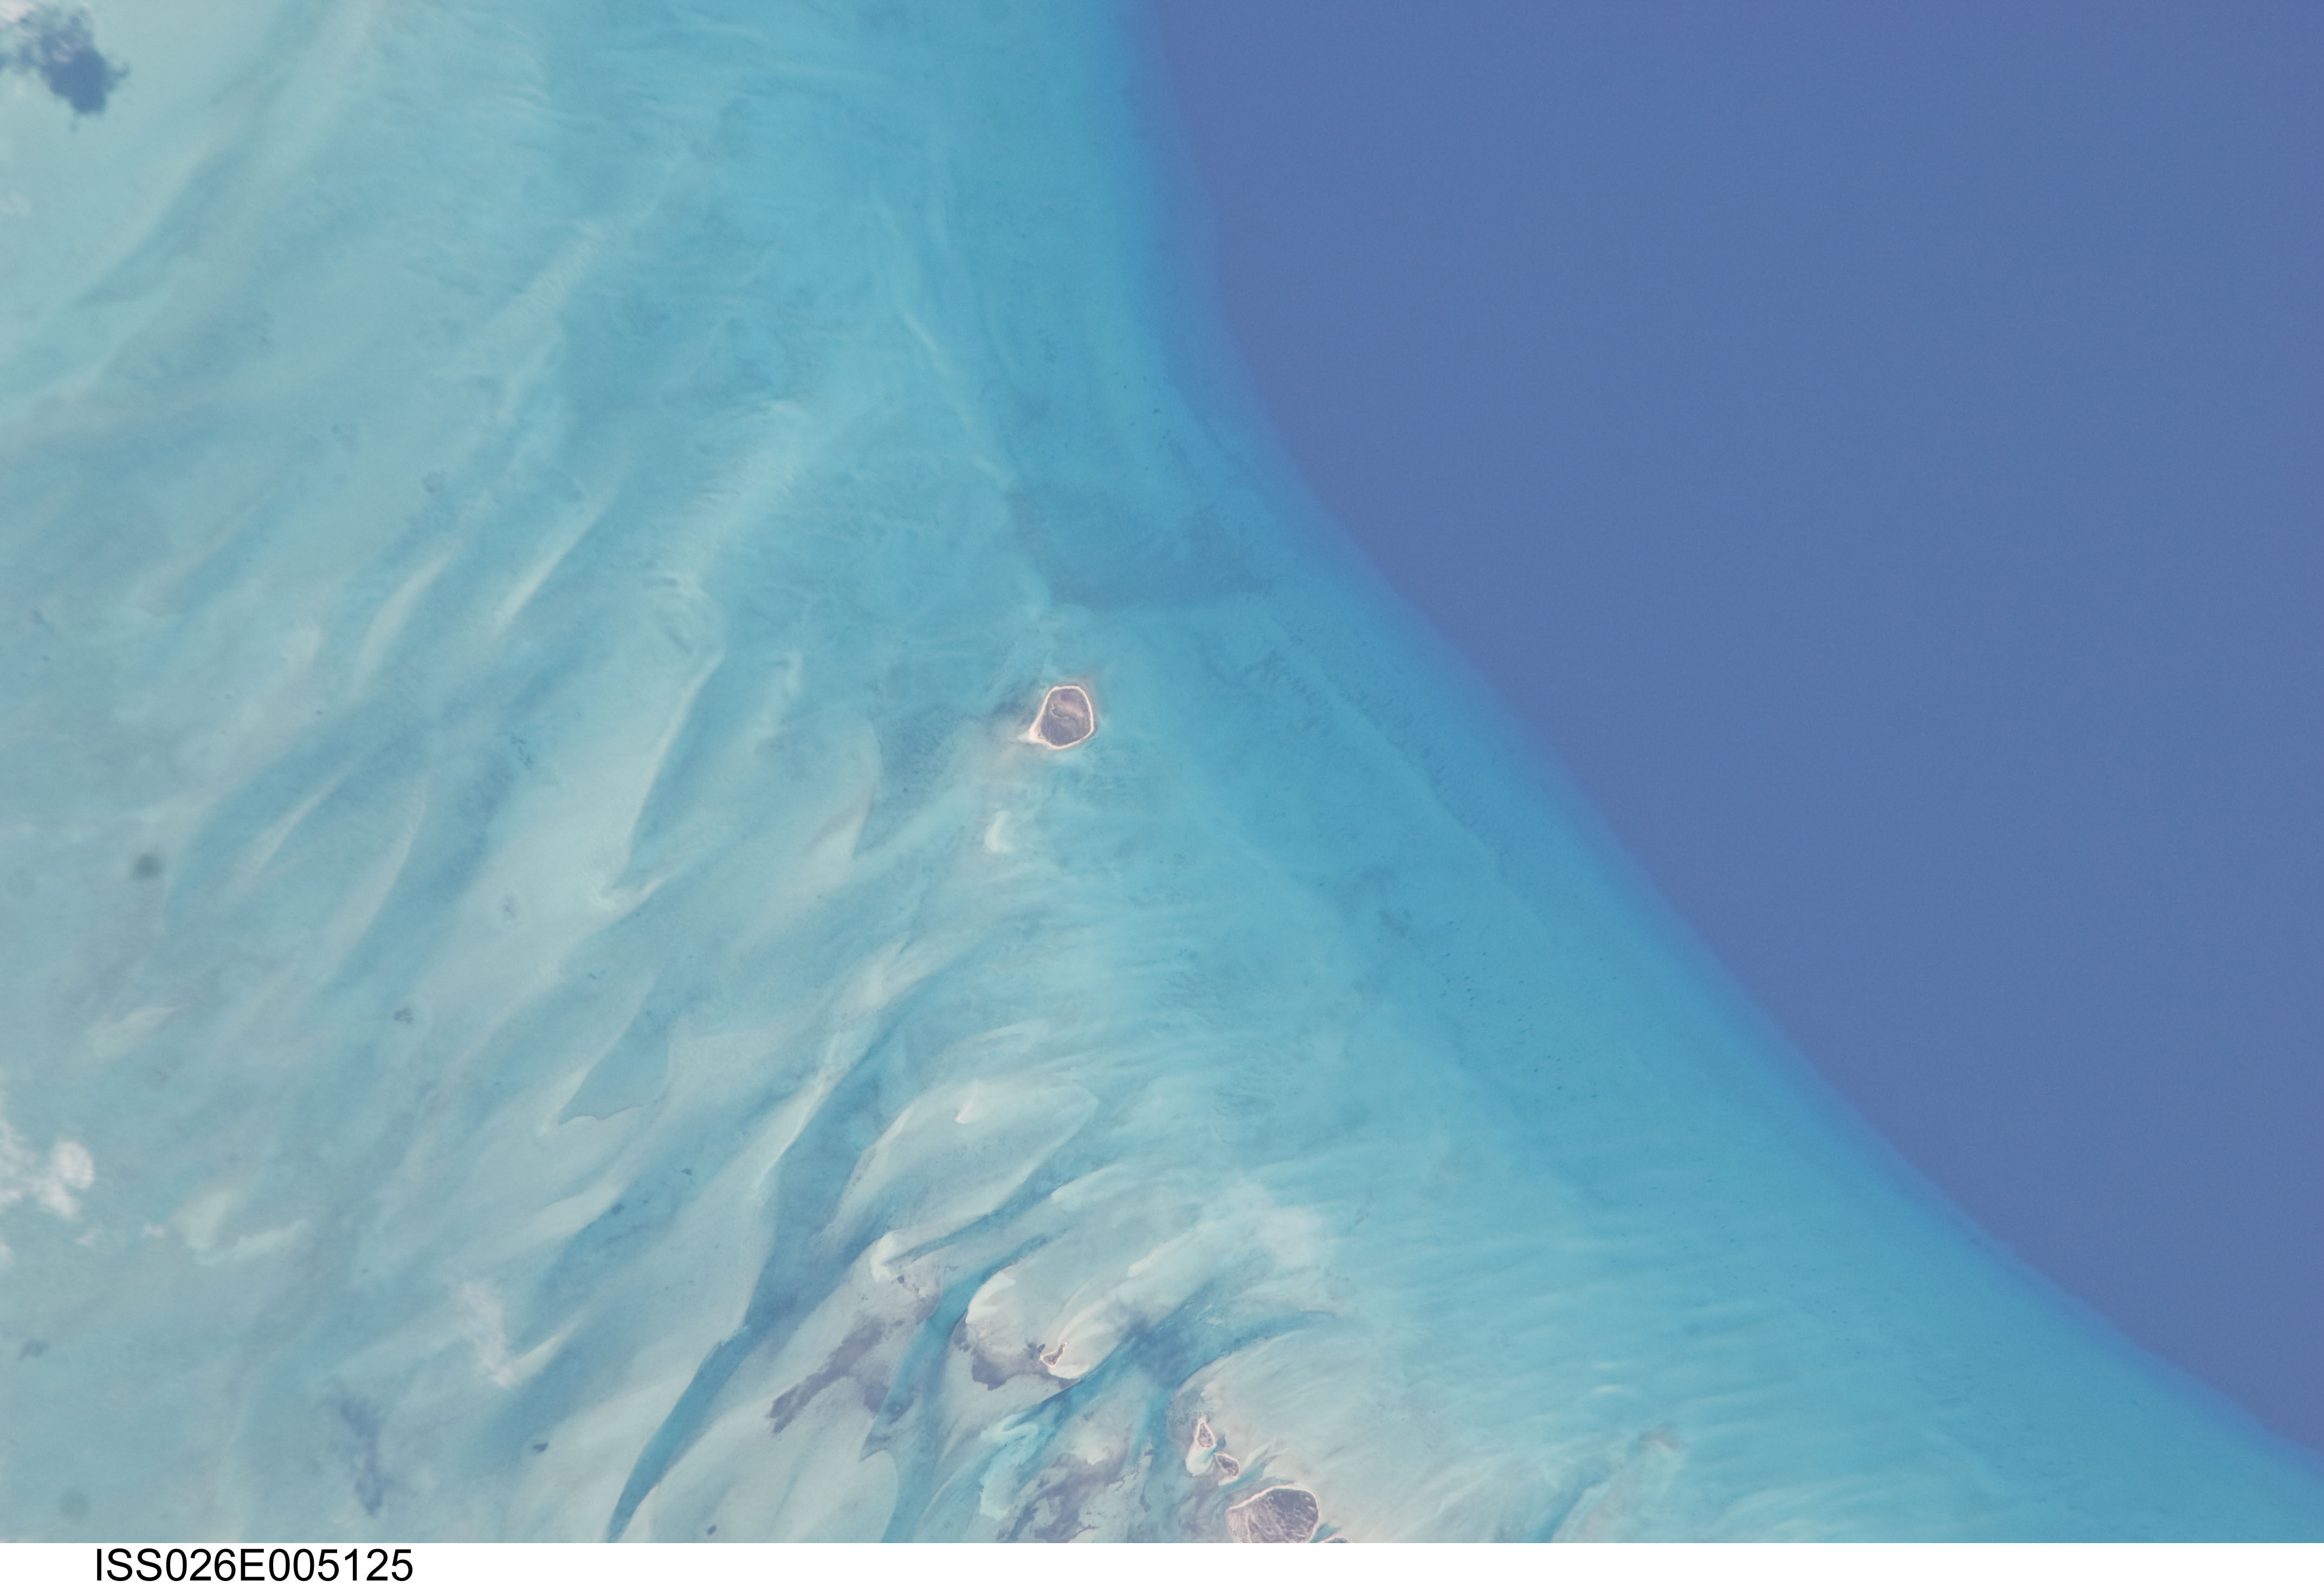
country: BAHAMAS
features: BIGHT OF ACKLINS, SMALL CAYS, REEFS, SHOALS, CHANNELS
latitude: 22.4
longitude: -74.2
